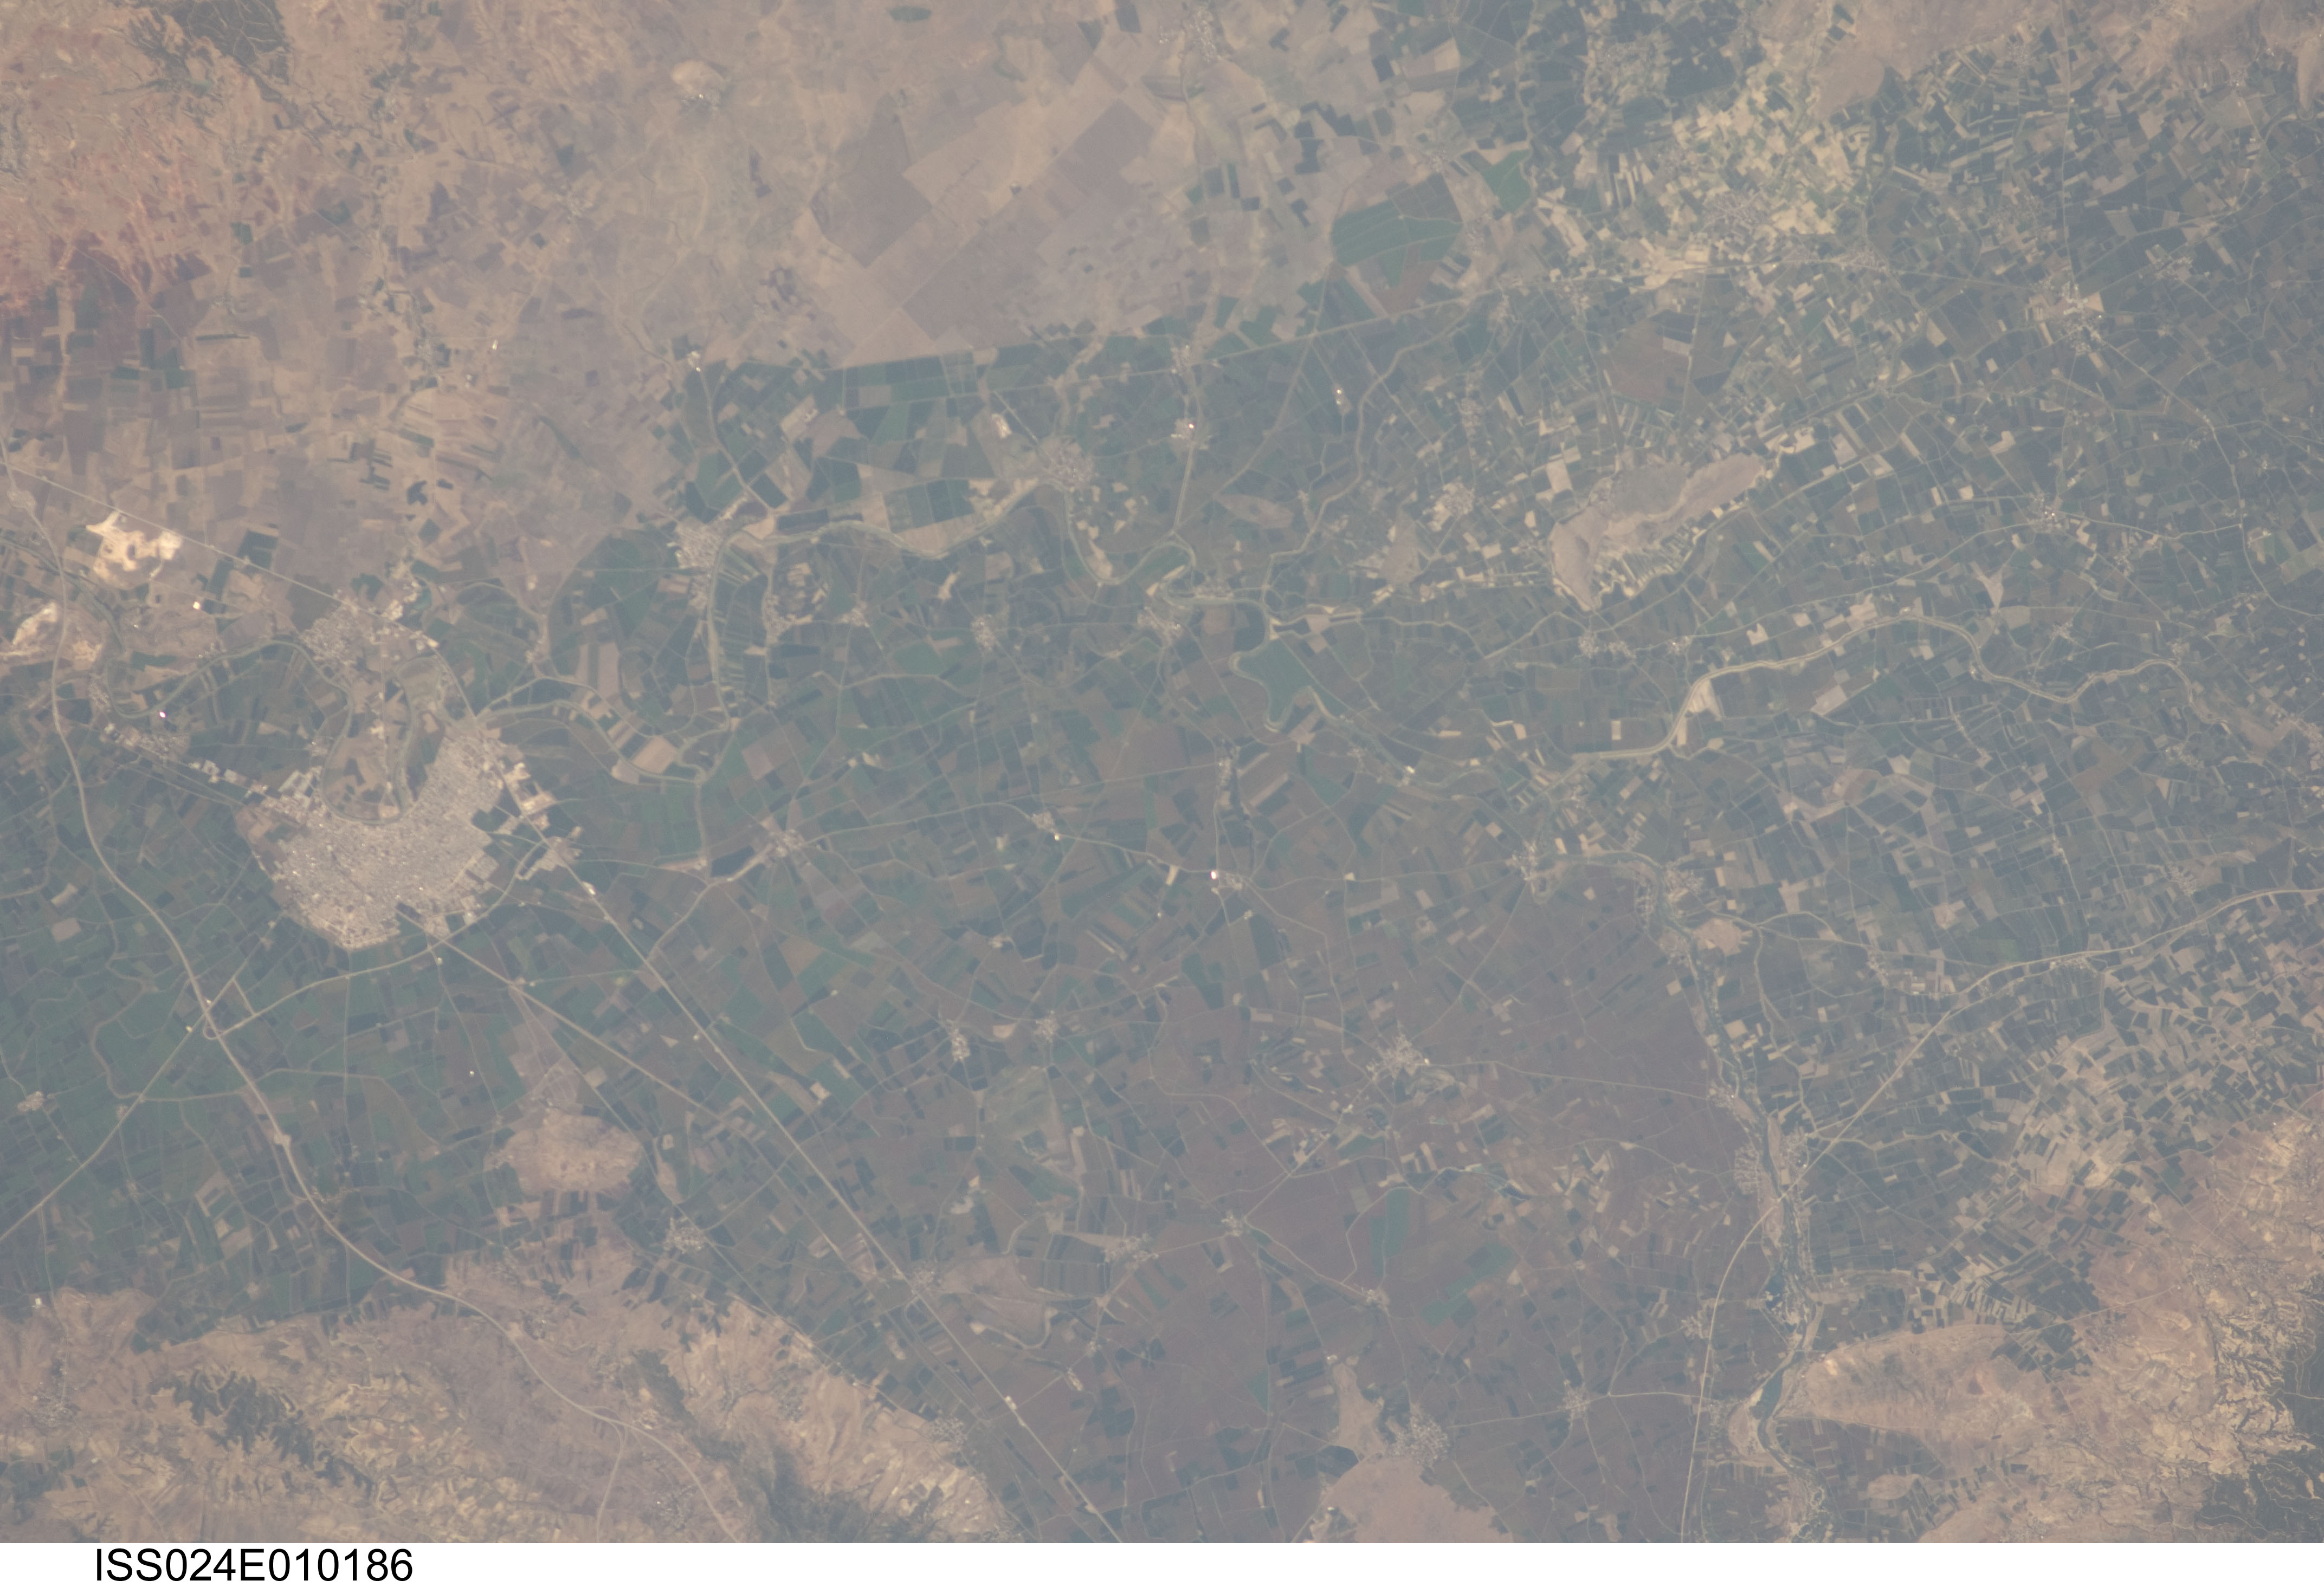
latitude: 37.2
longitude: 35.9
